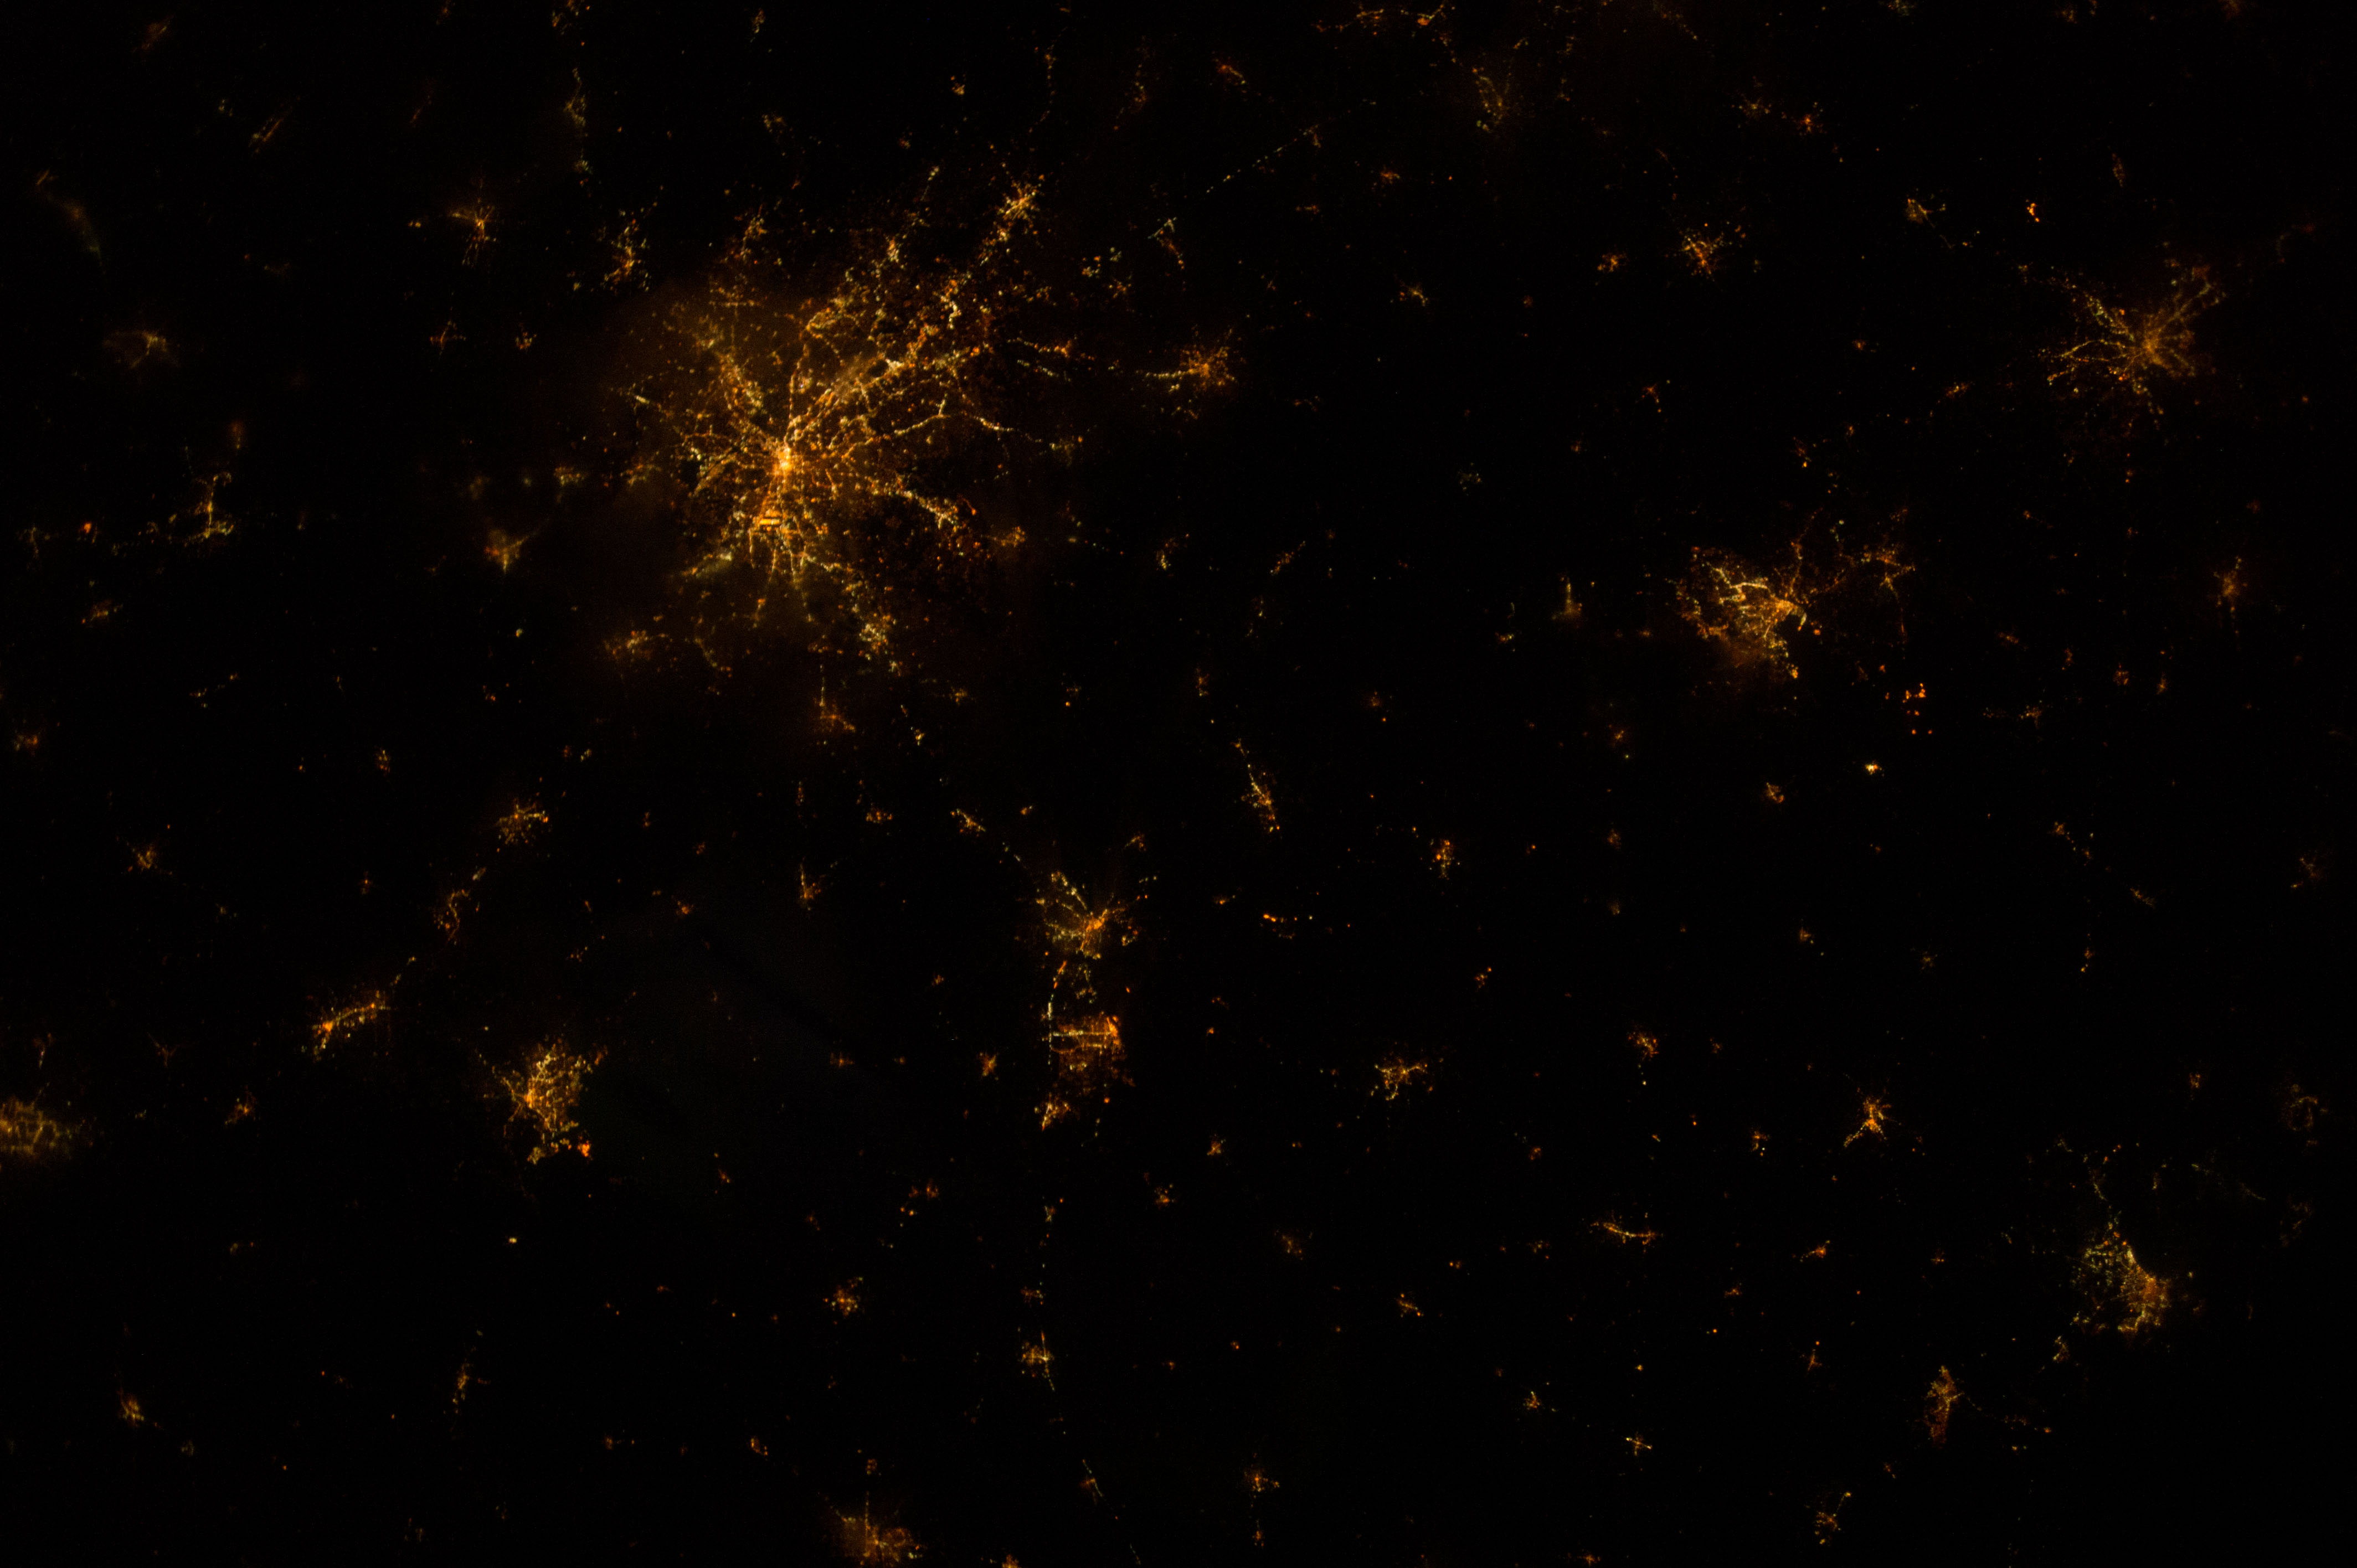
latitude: 33.7
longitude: -84.4
